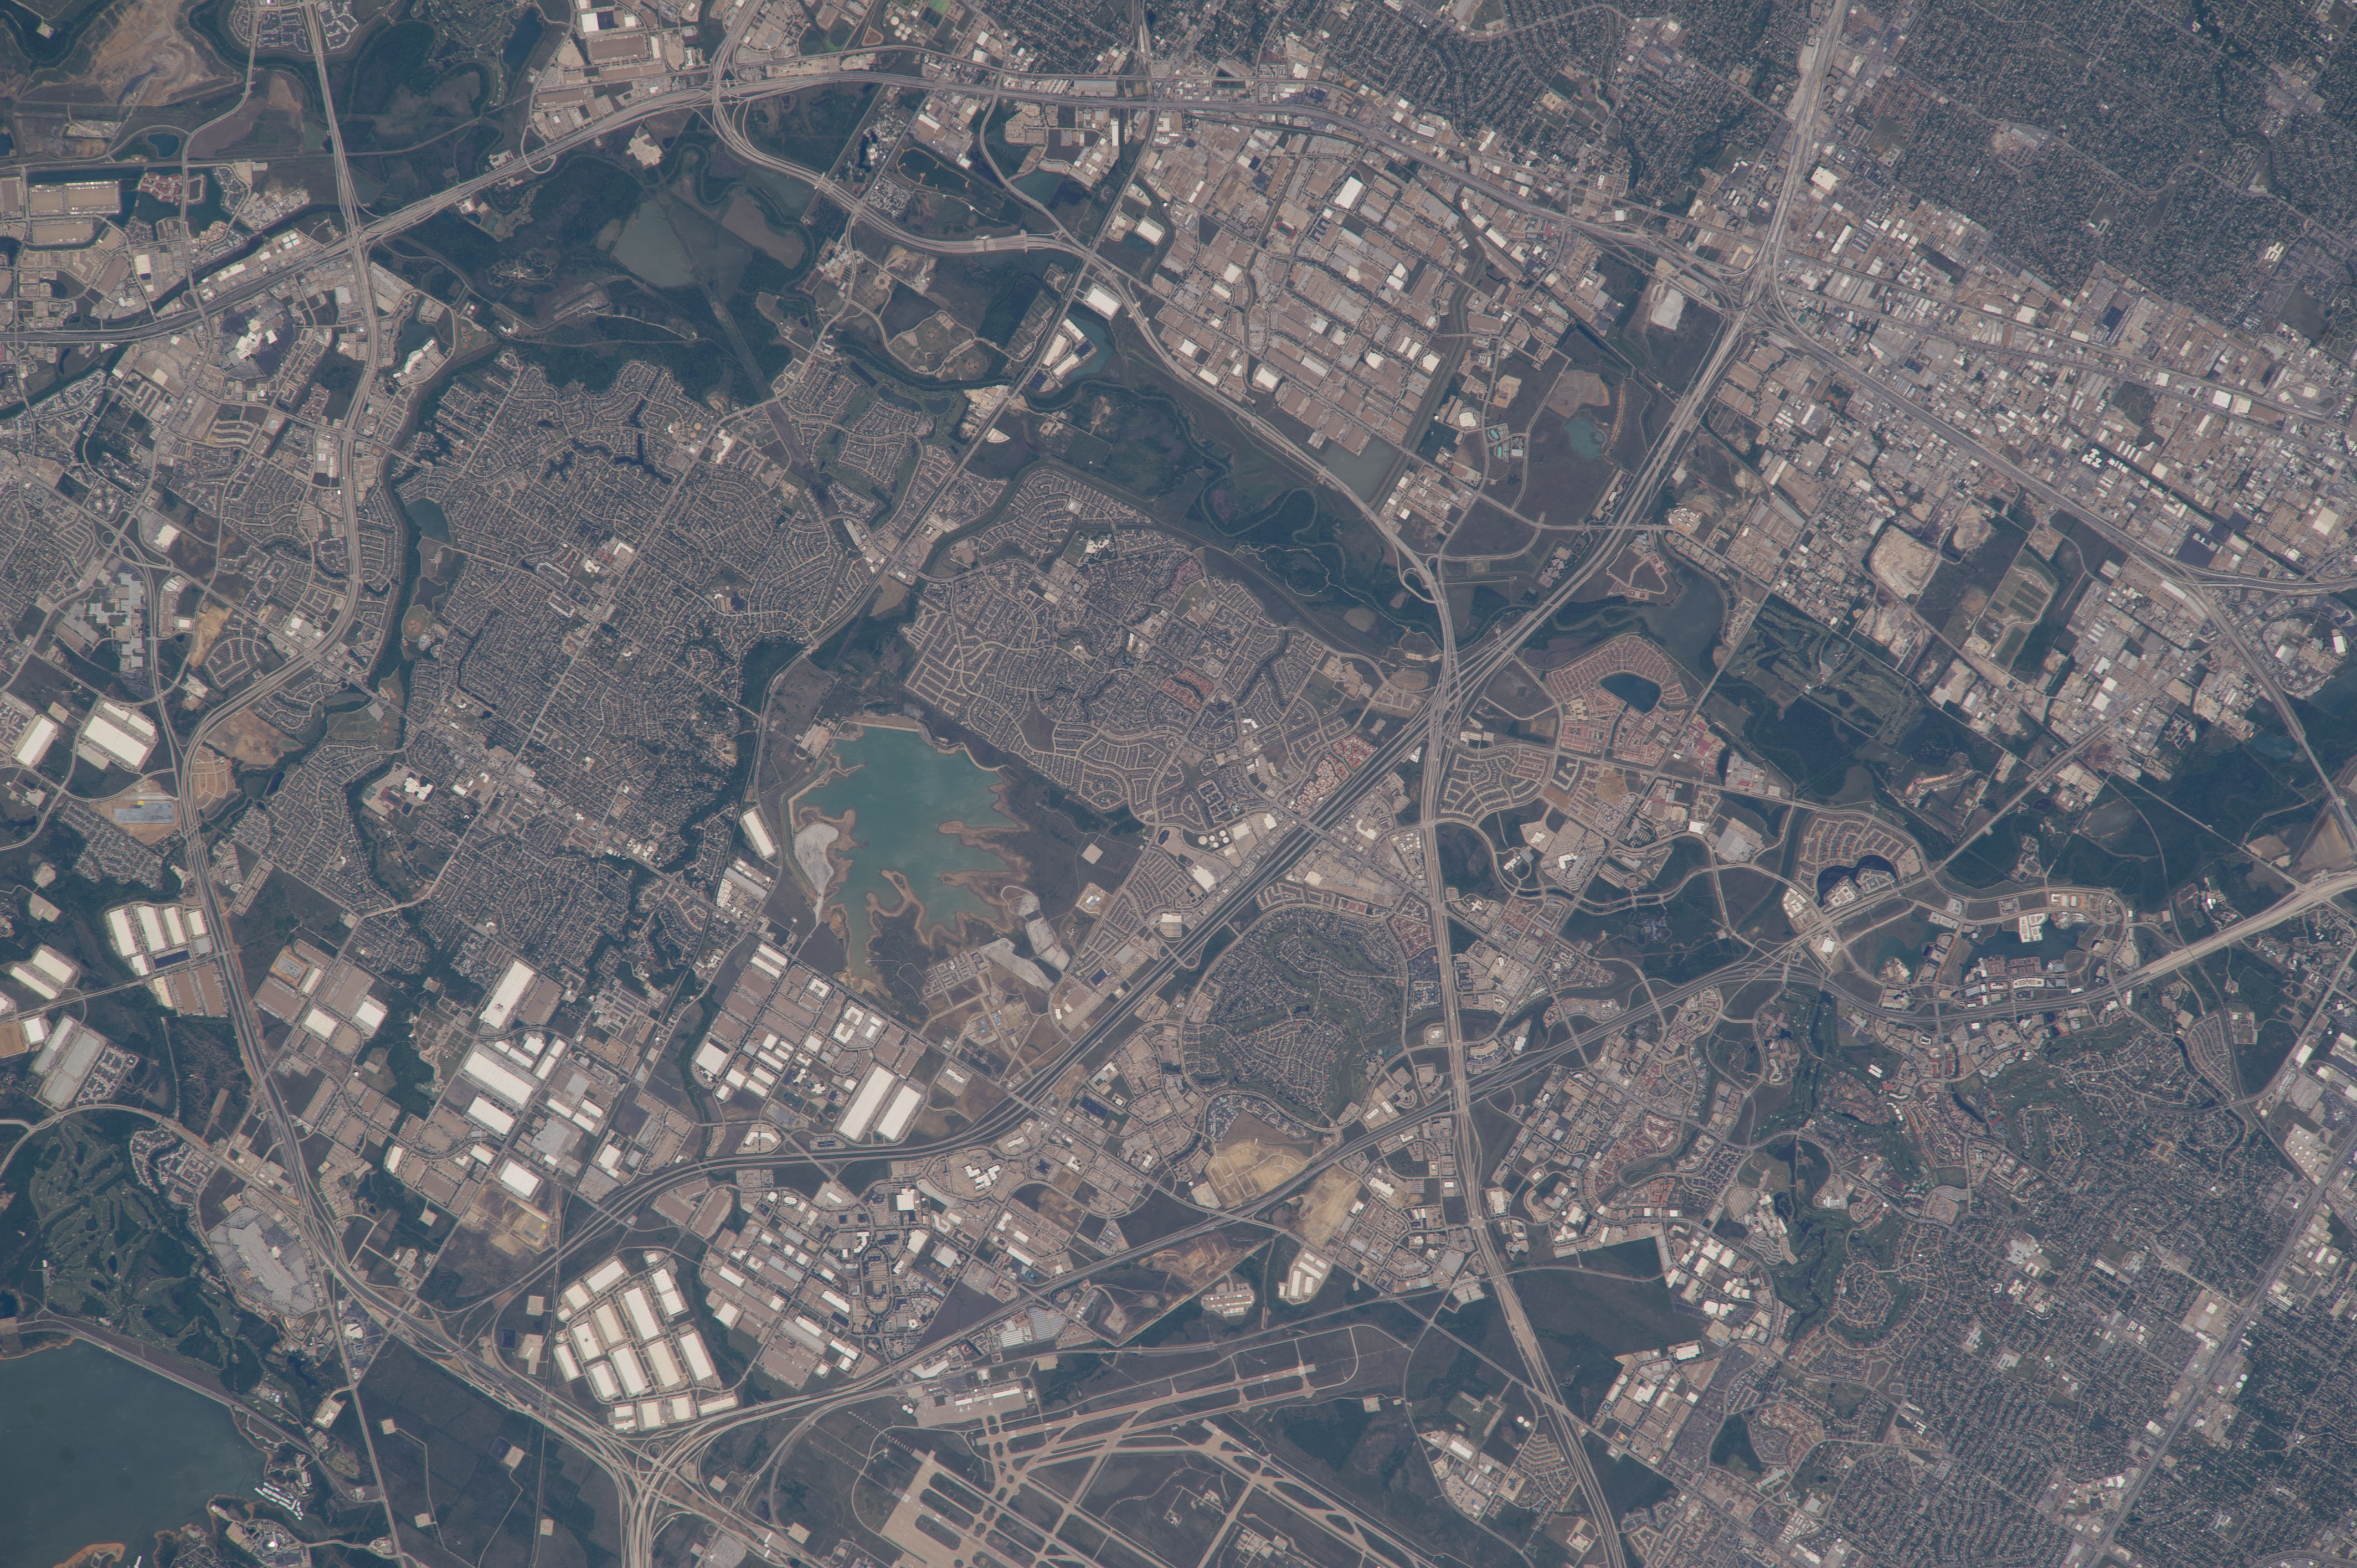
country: USA-TEXAS
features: TX, N. OF DALLAS-FT. WORTH, I-635, DALLAS-FT. WORTH INT'L AIRPORT,DALLAS, TX, DALLAS/FORT WORTH INTERNATIONAL AIRPORT, NORTH LAKE, PRESIDENT GEORGE BUSH TURNPIKE,DALLAS FORT WORTH INTERNATIONAL AIRPORT, NORTH LAKE, DALLAS TX,TEXAS, CARROLLTON, FARMERS BRANCH, COPPELL, NORTH LAKE, DALLAS FORT INTERNATIONAL AIRPORT WORTH,NORTH LAKE, DALLAS FORT WORTH TX
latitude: 32.9
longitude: -97.0
